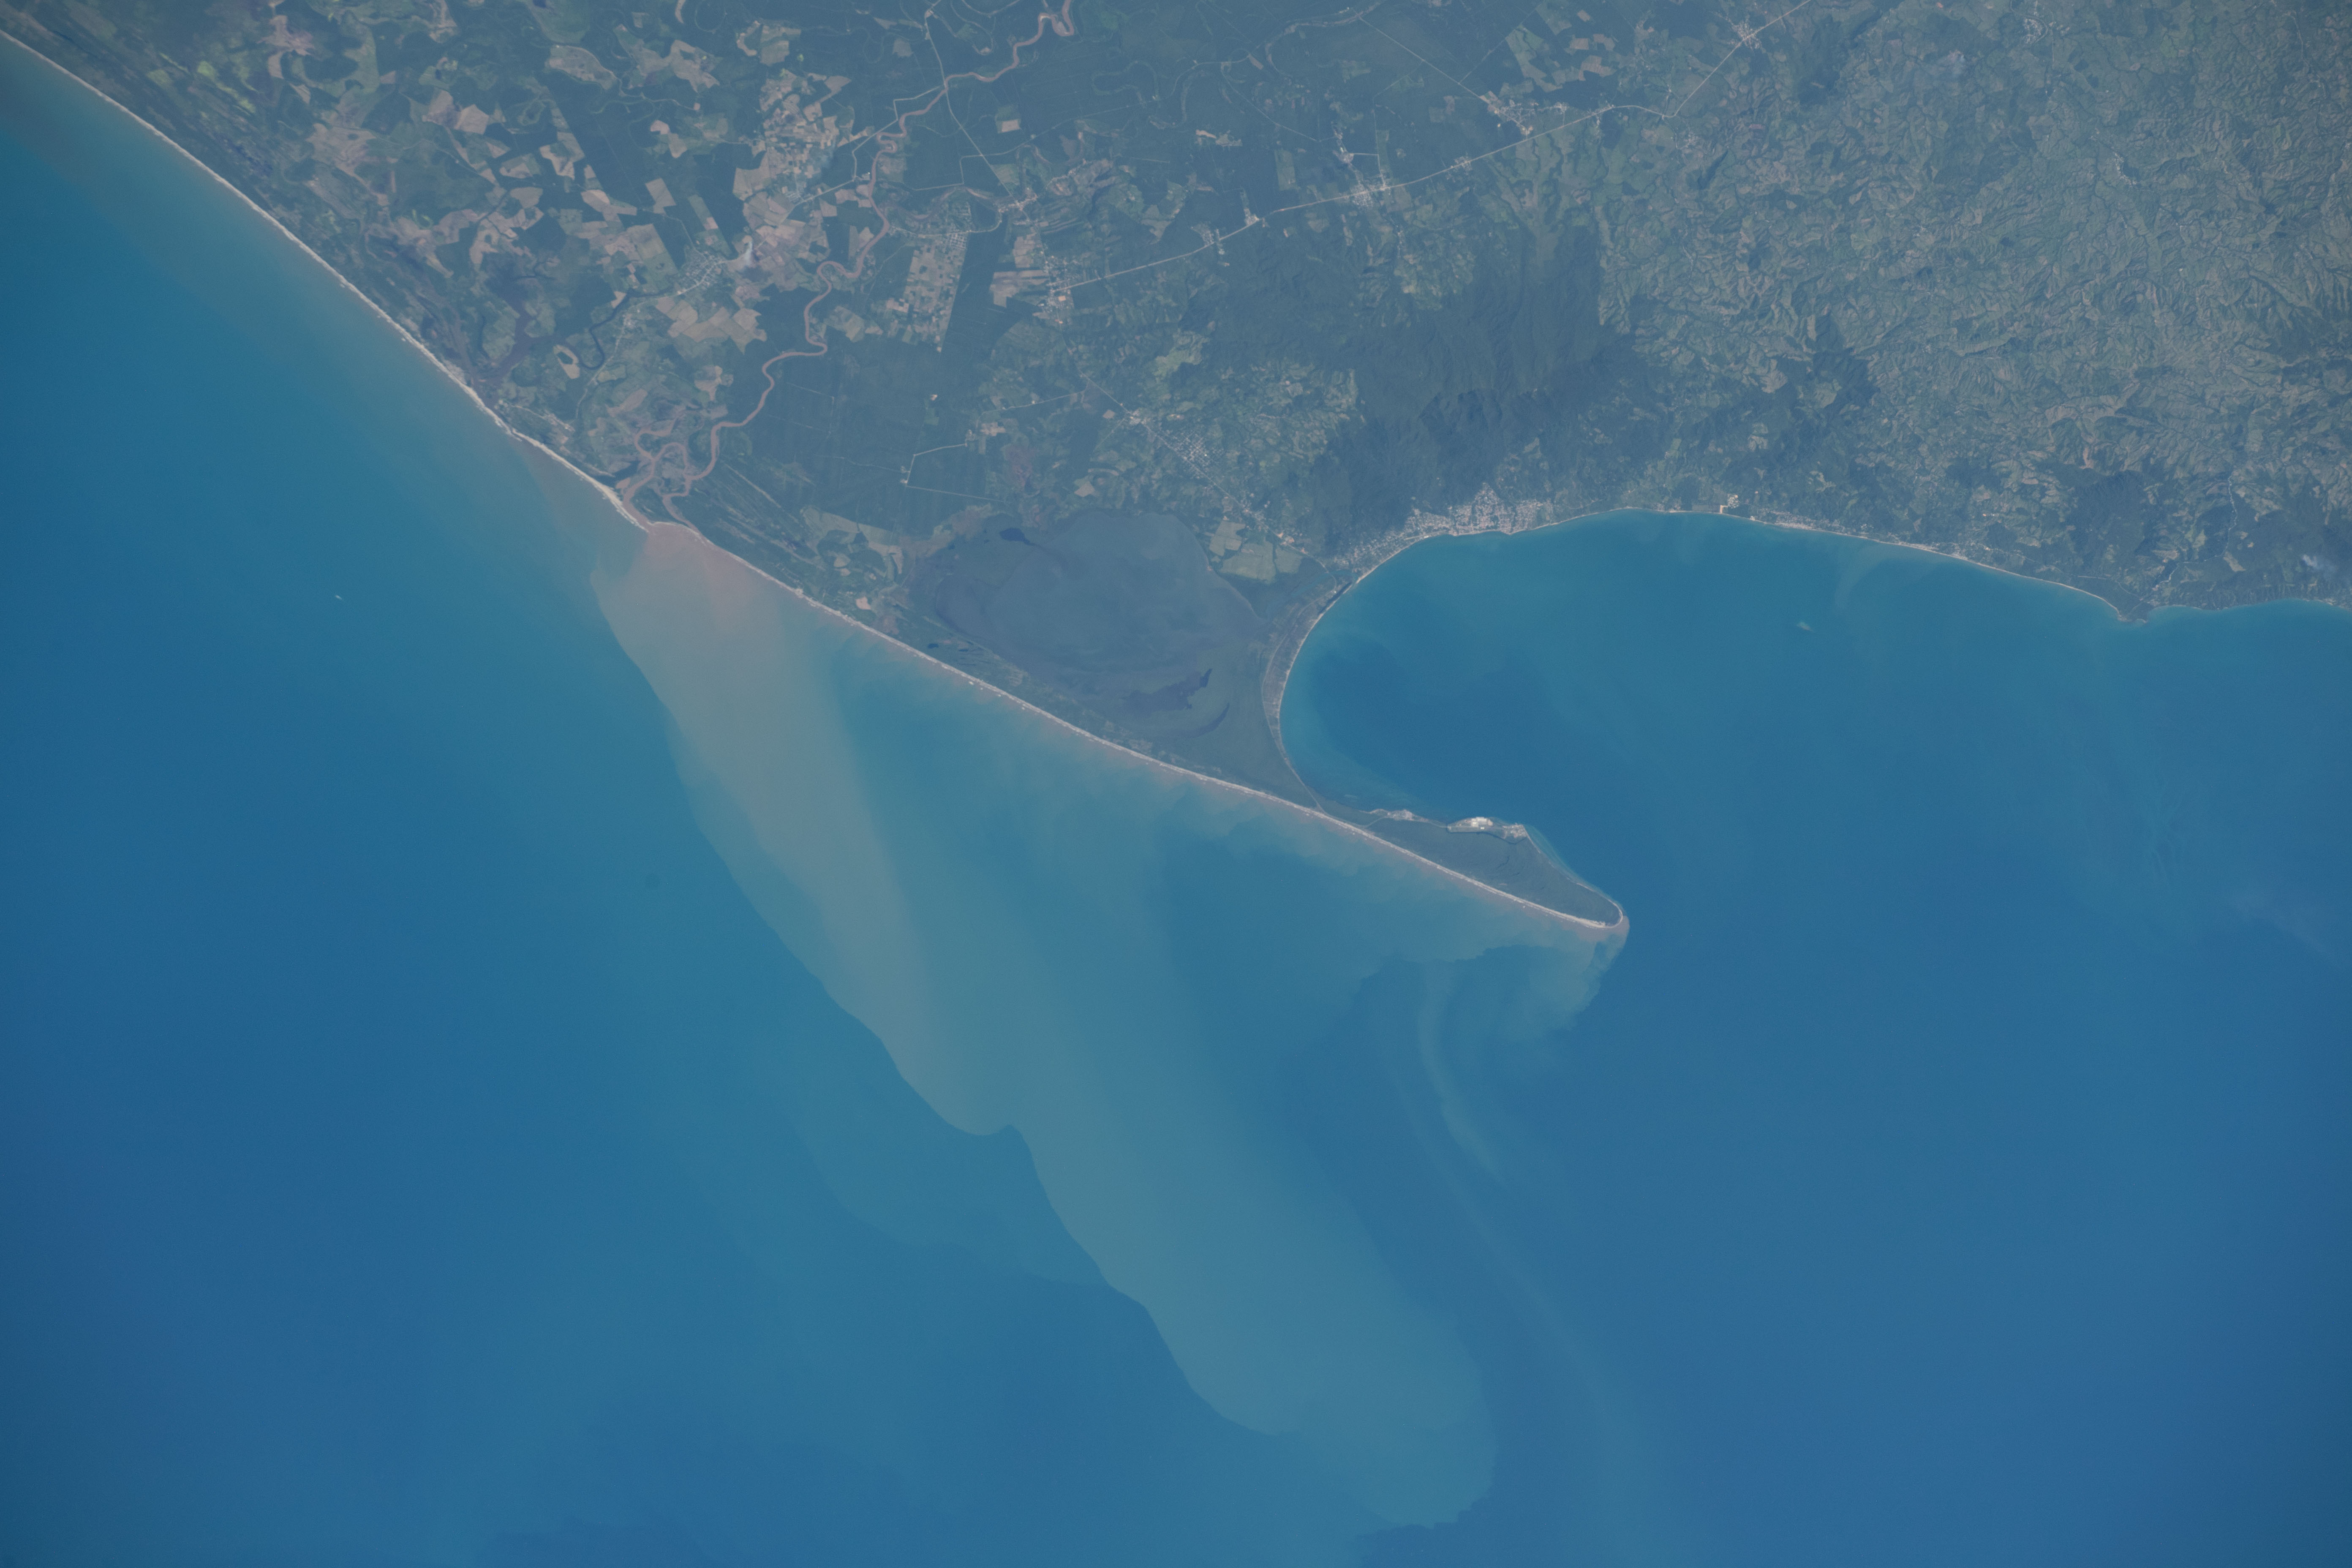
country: HONDURAS
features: LAGUNA GUAIMORETO, GULF, BEACH, PENINSULA, MANGROVES
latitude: 16.0
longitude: -85.9
